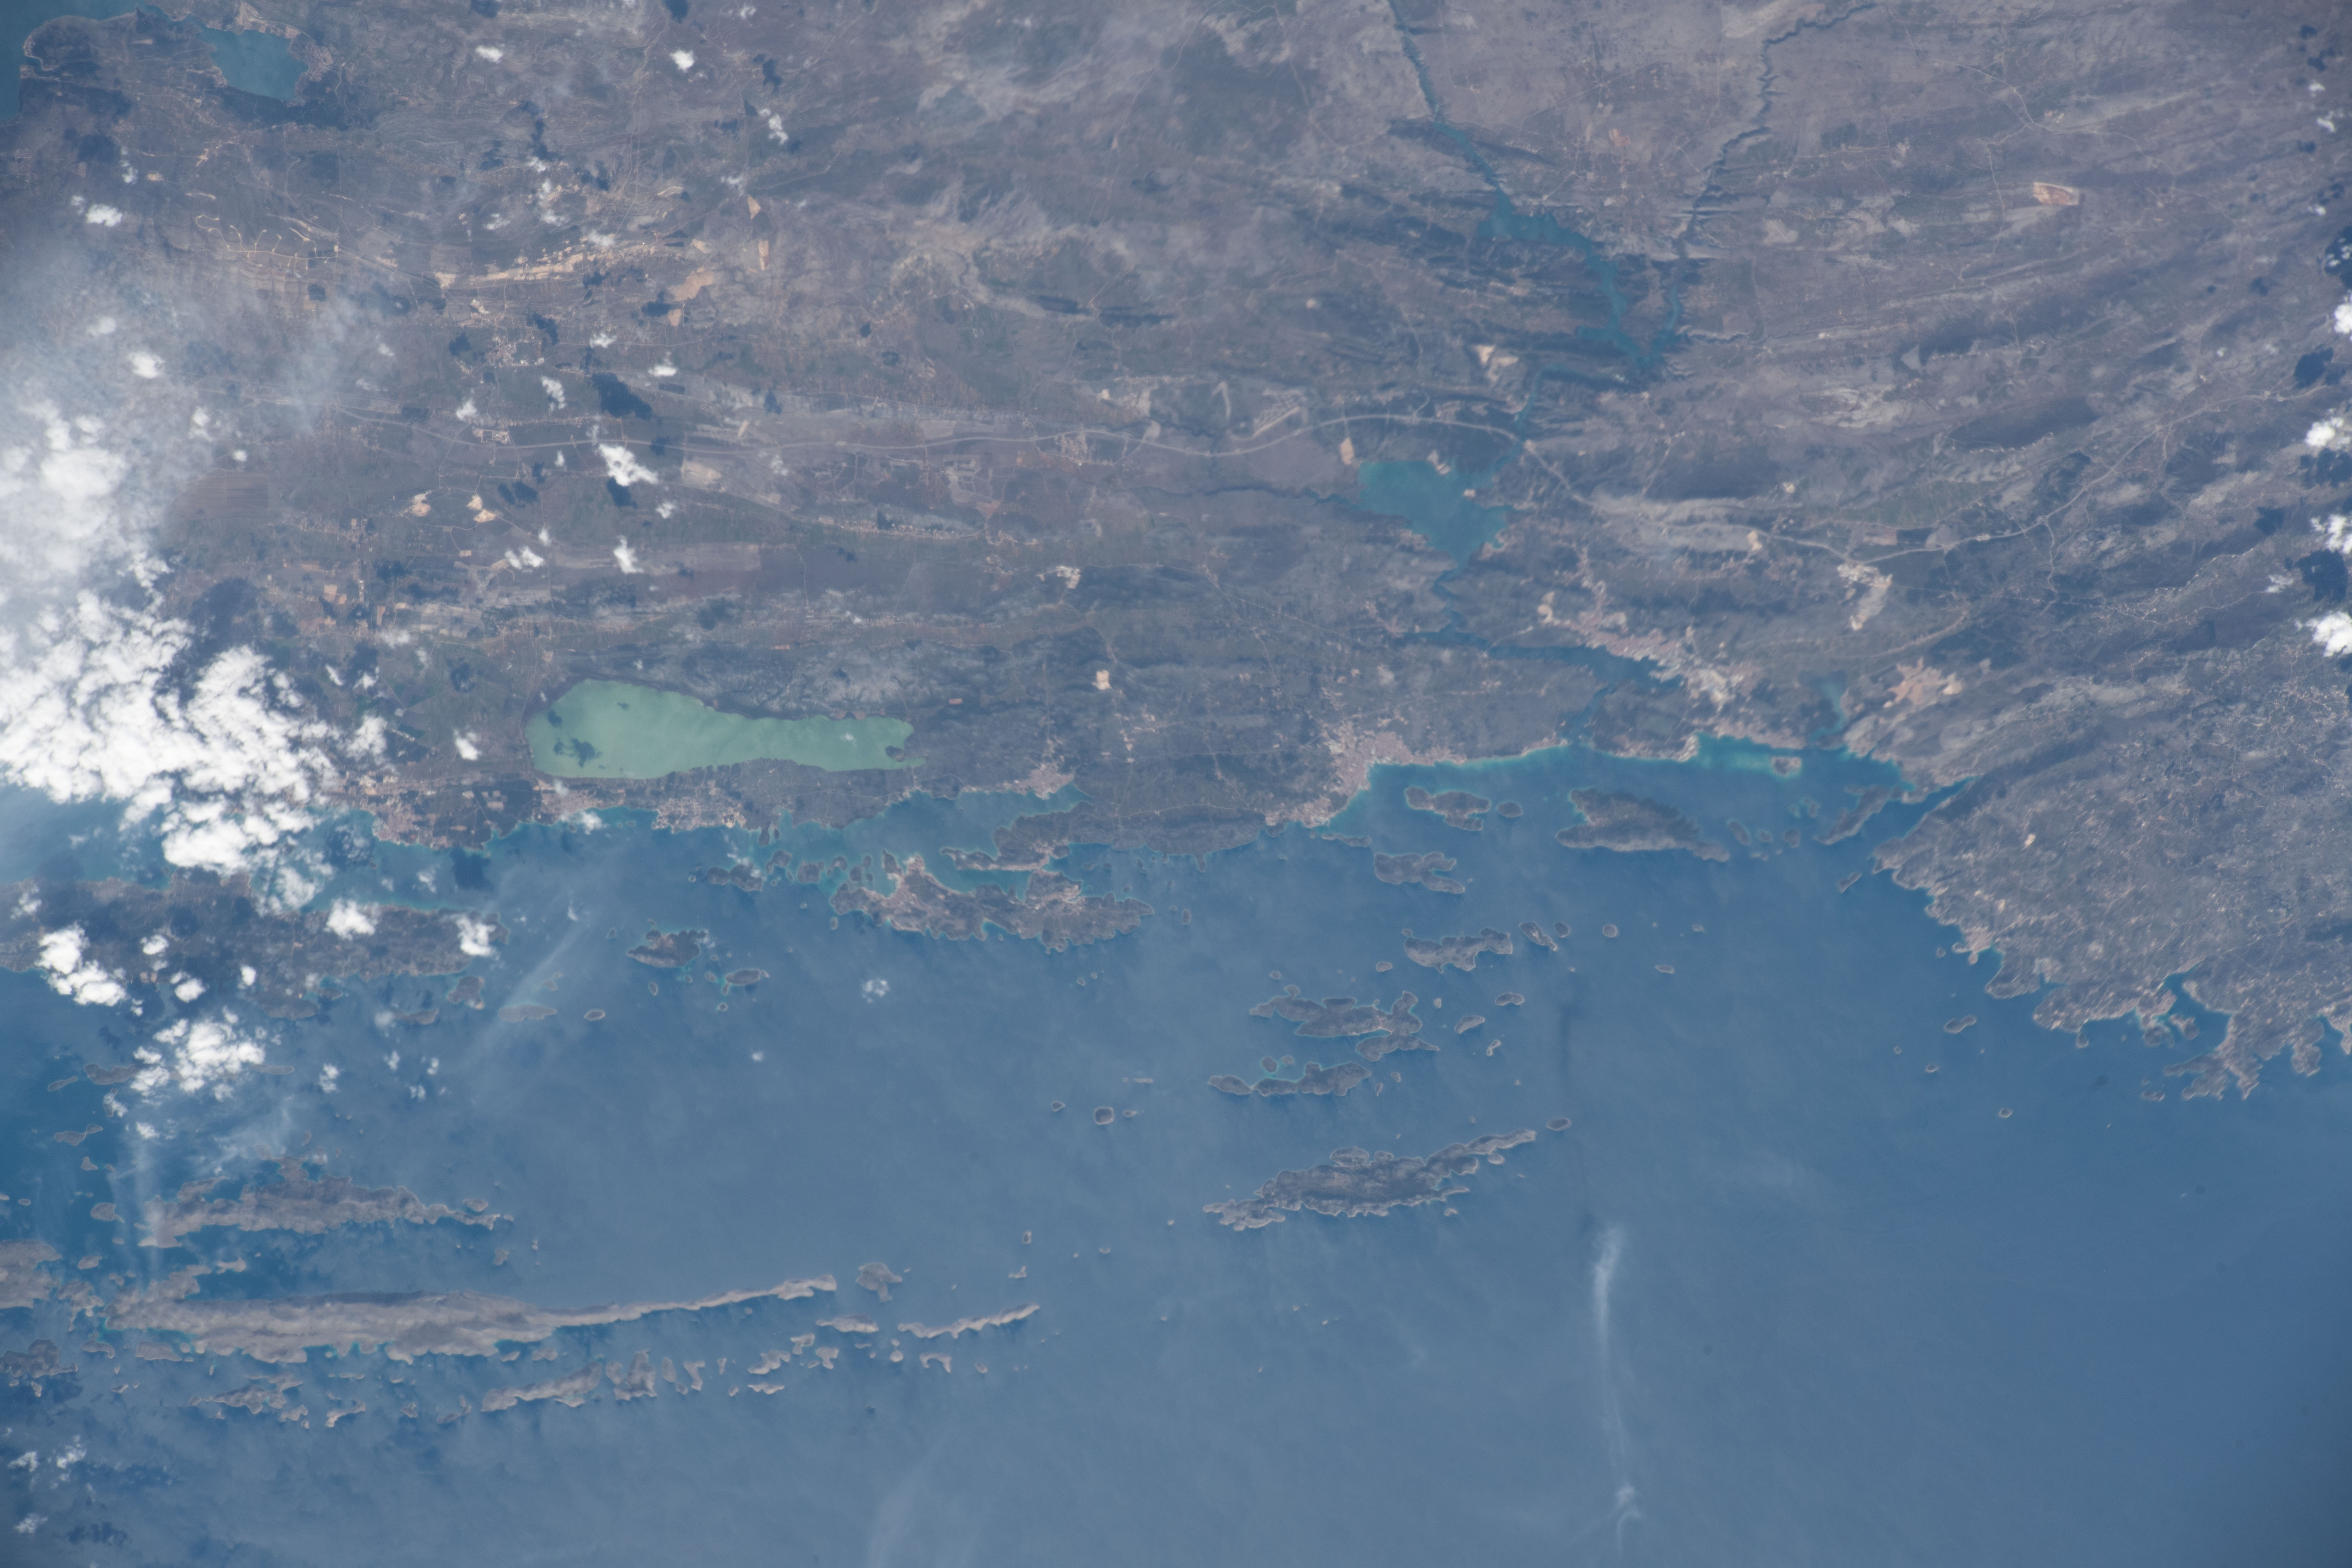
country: CROATIA
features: KORNATI ARCHIPELAGO,CROATIA,MEDITERRANEAN SEA,LAKE VRANA
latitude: 43.8
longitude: 15.7
